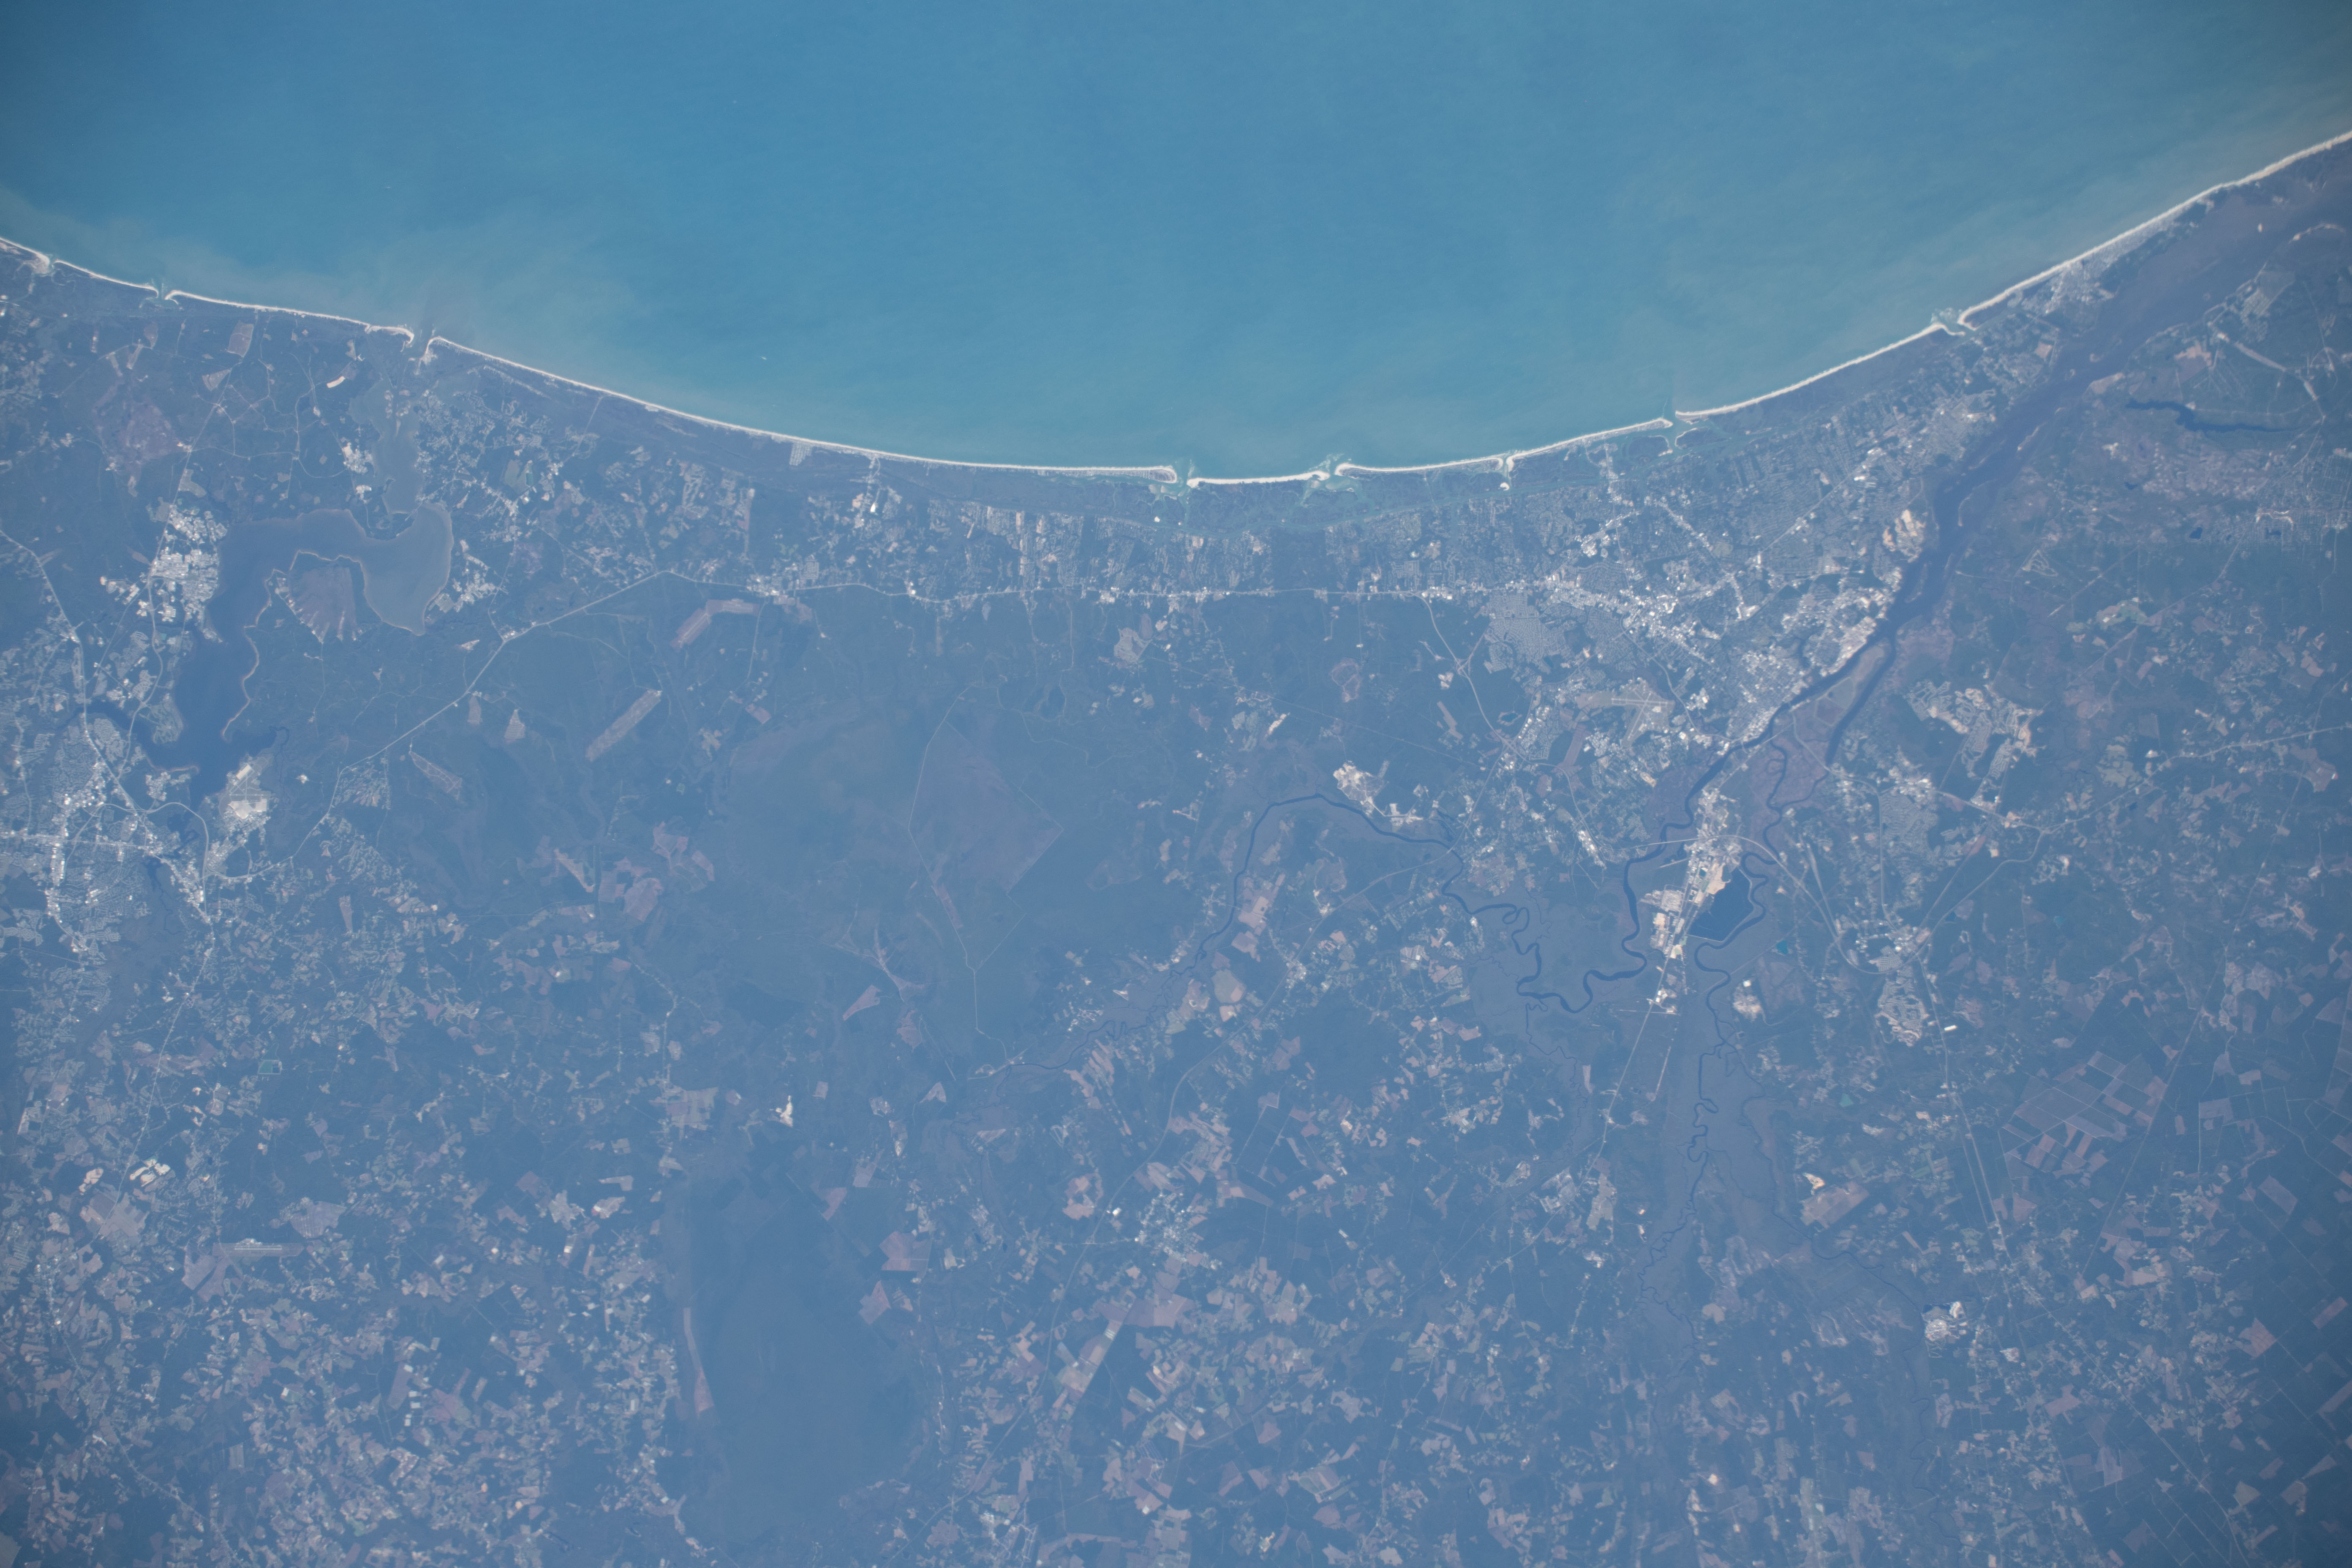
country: USA-NORTH CAROLINA
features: CAPE FEAR RIVER, WIMINGTON
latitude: 34.4
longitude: -77.9
